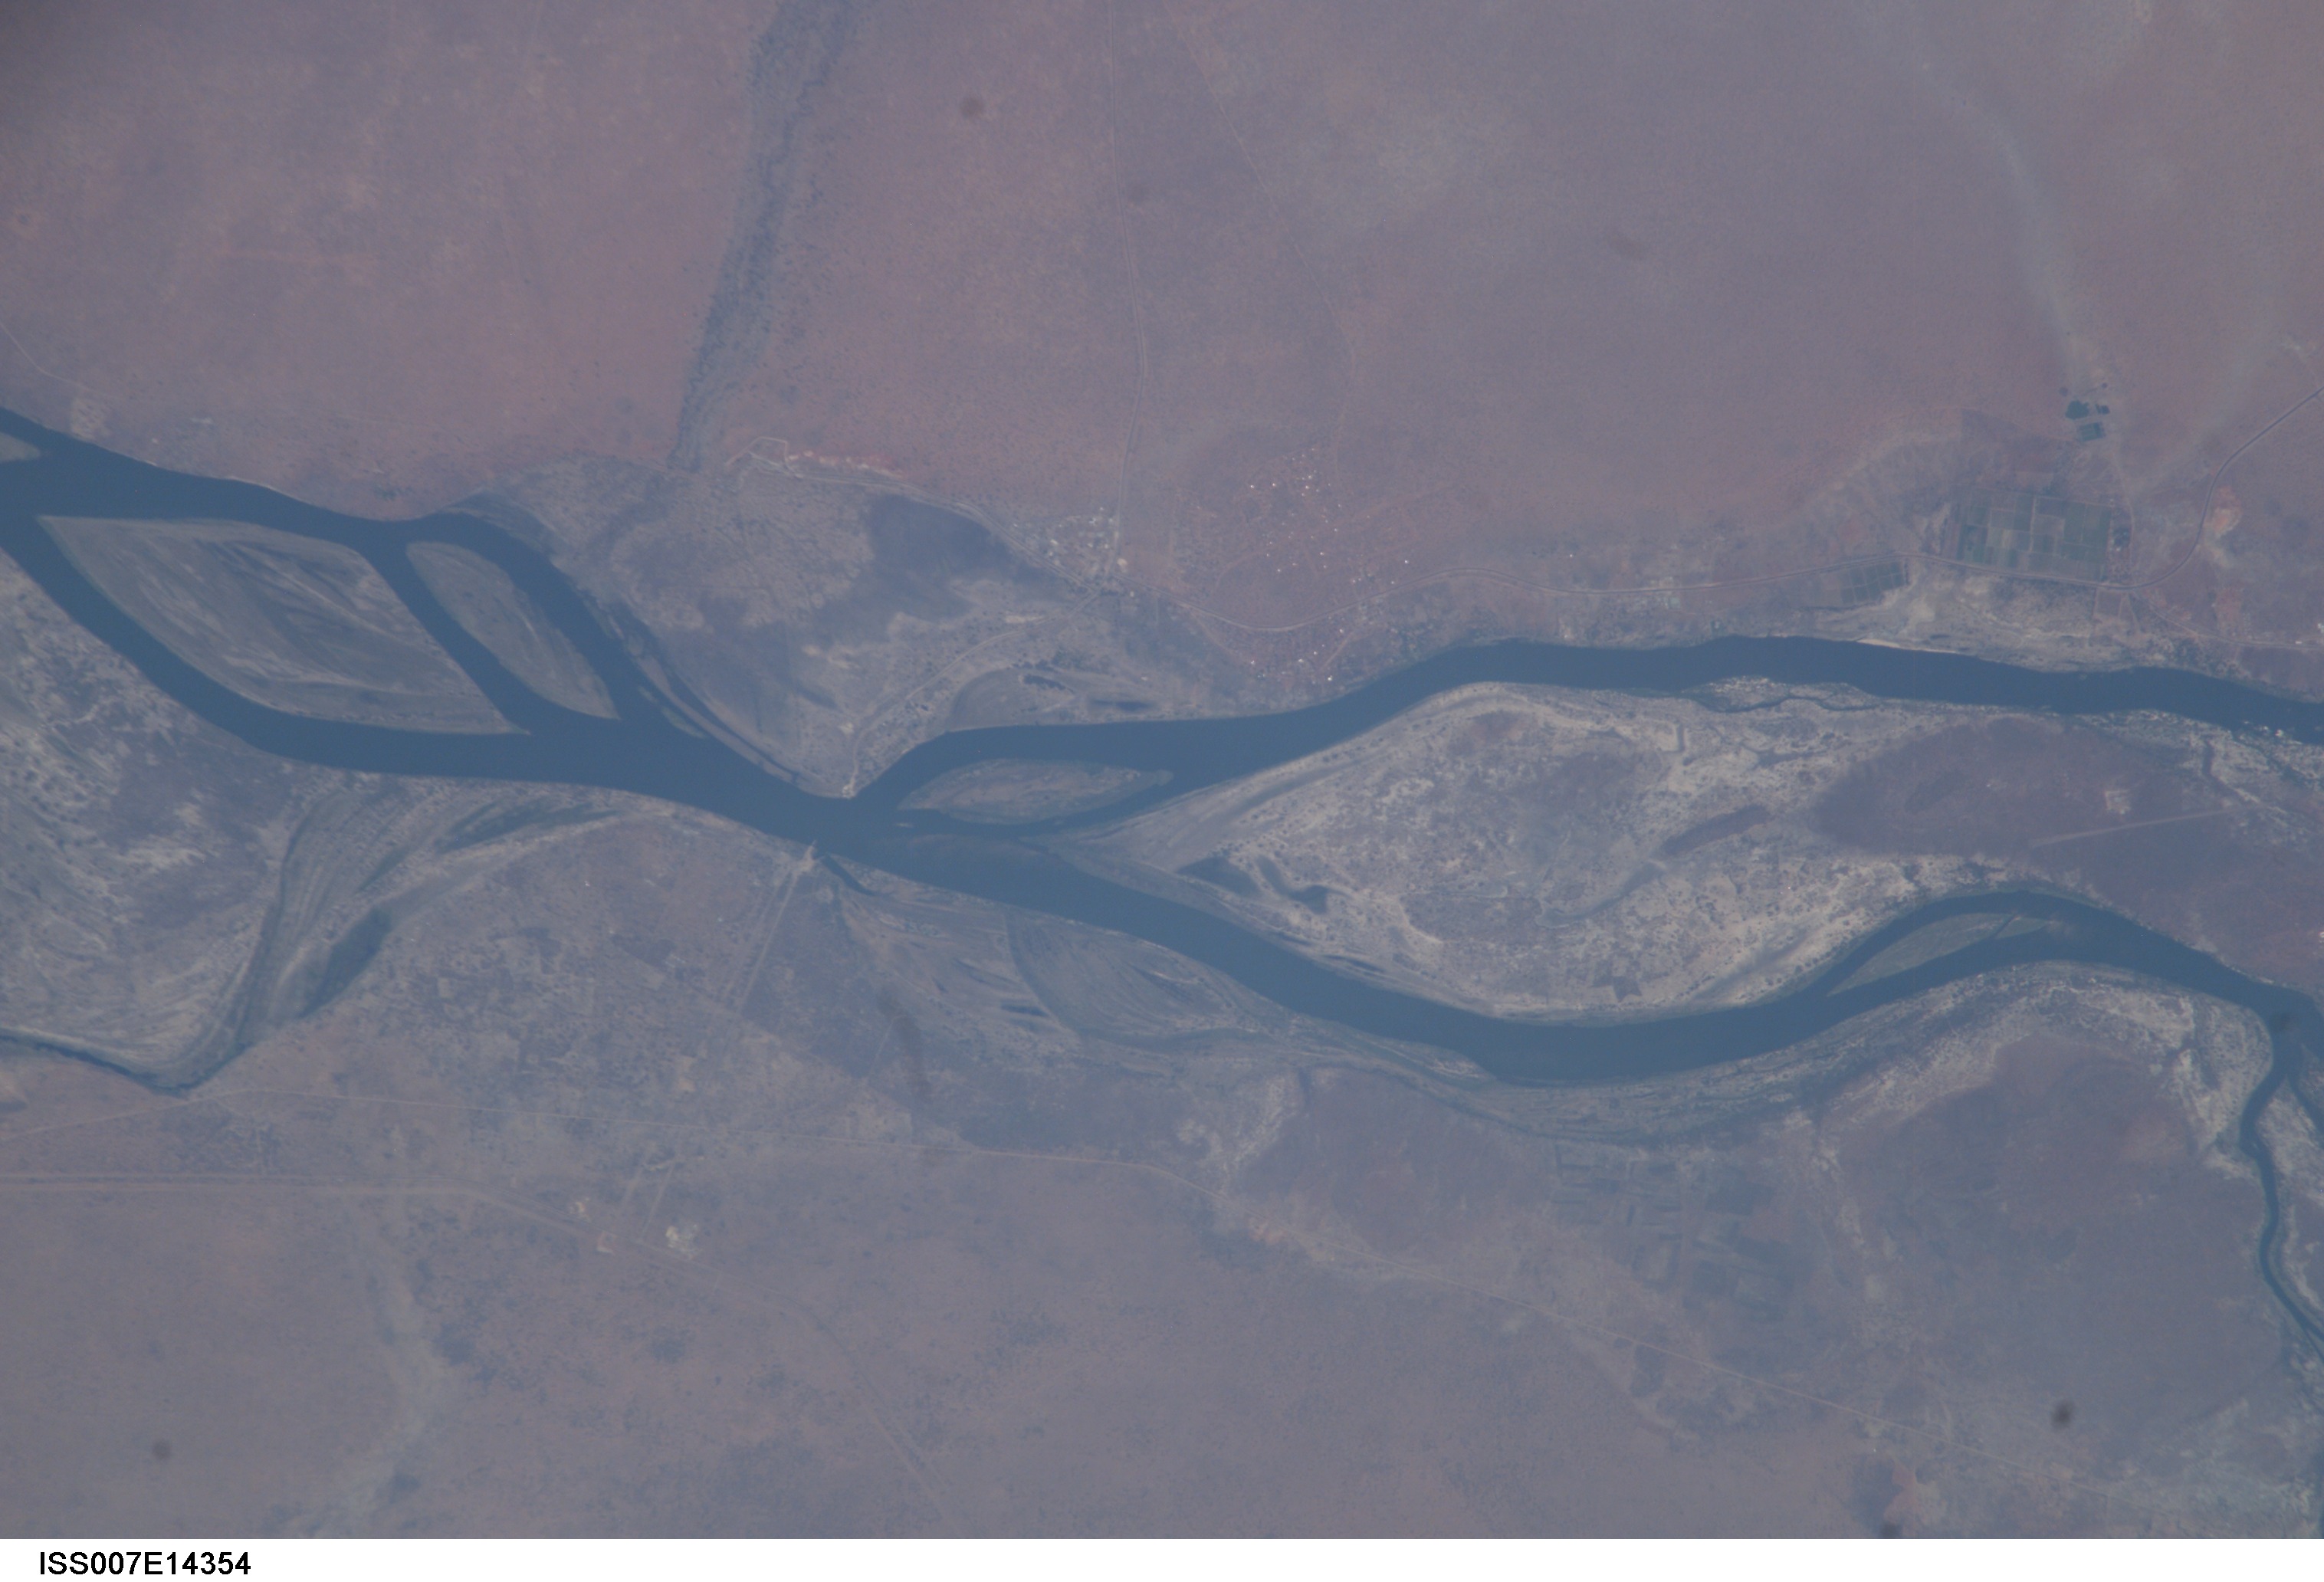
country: ZIMBABWE
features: ZAMBEZI RIVER, LINYANTI RIVER, ROADS
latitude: -18.0
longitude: 25.5
